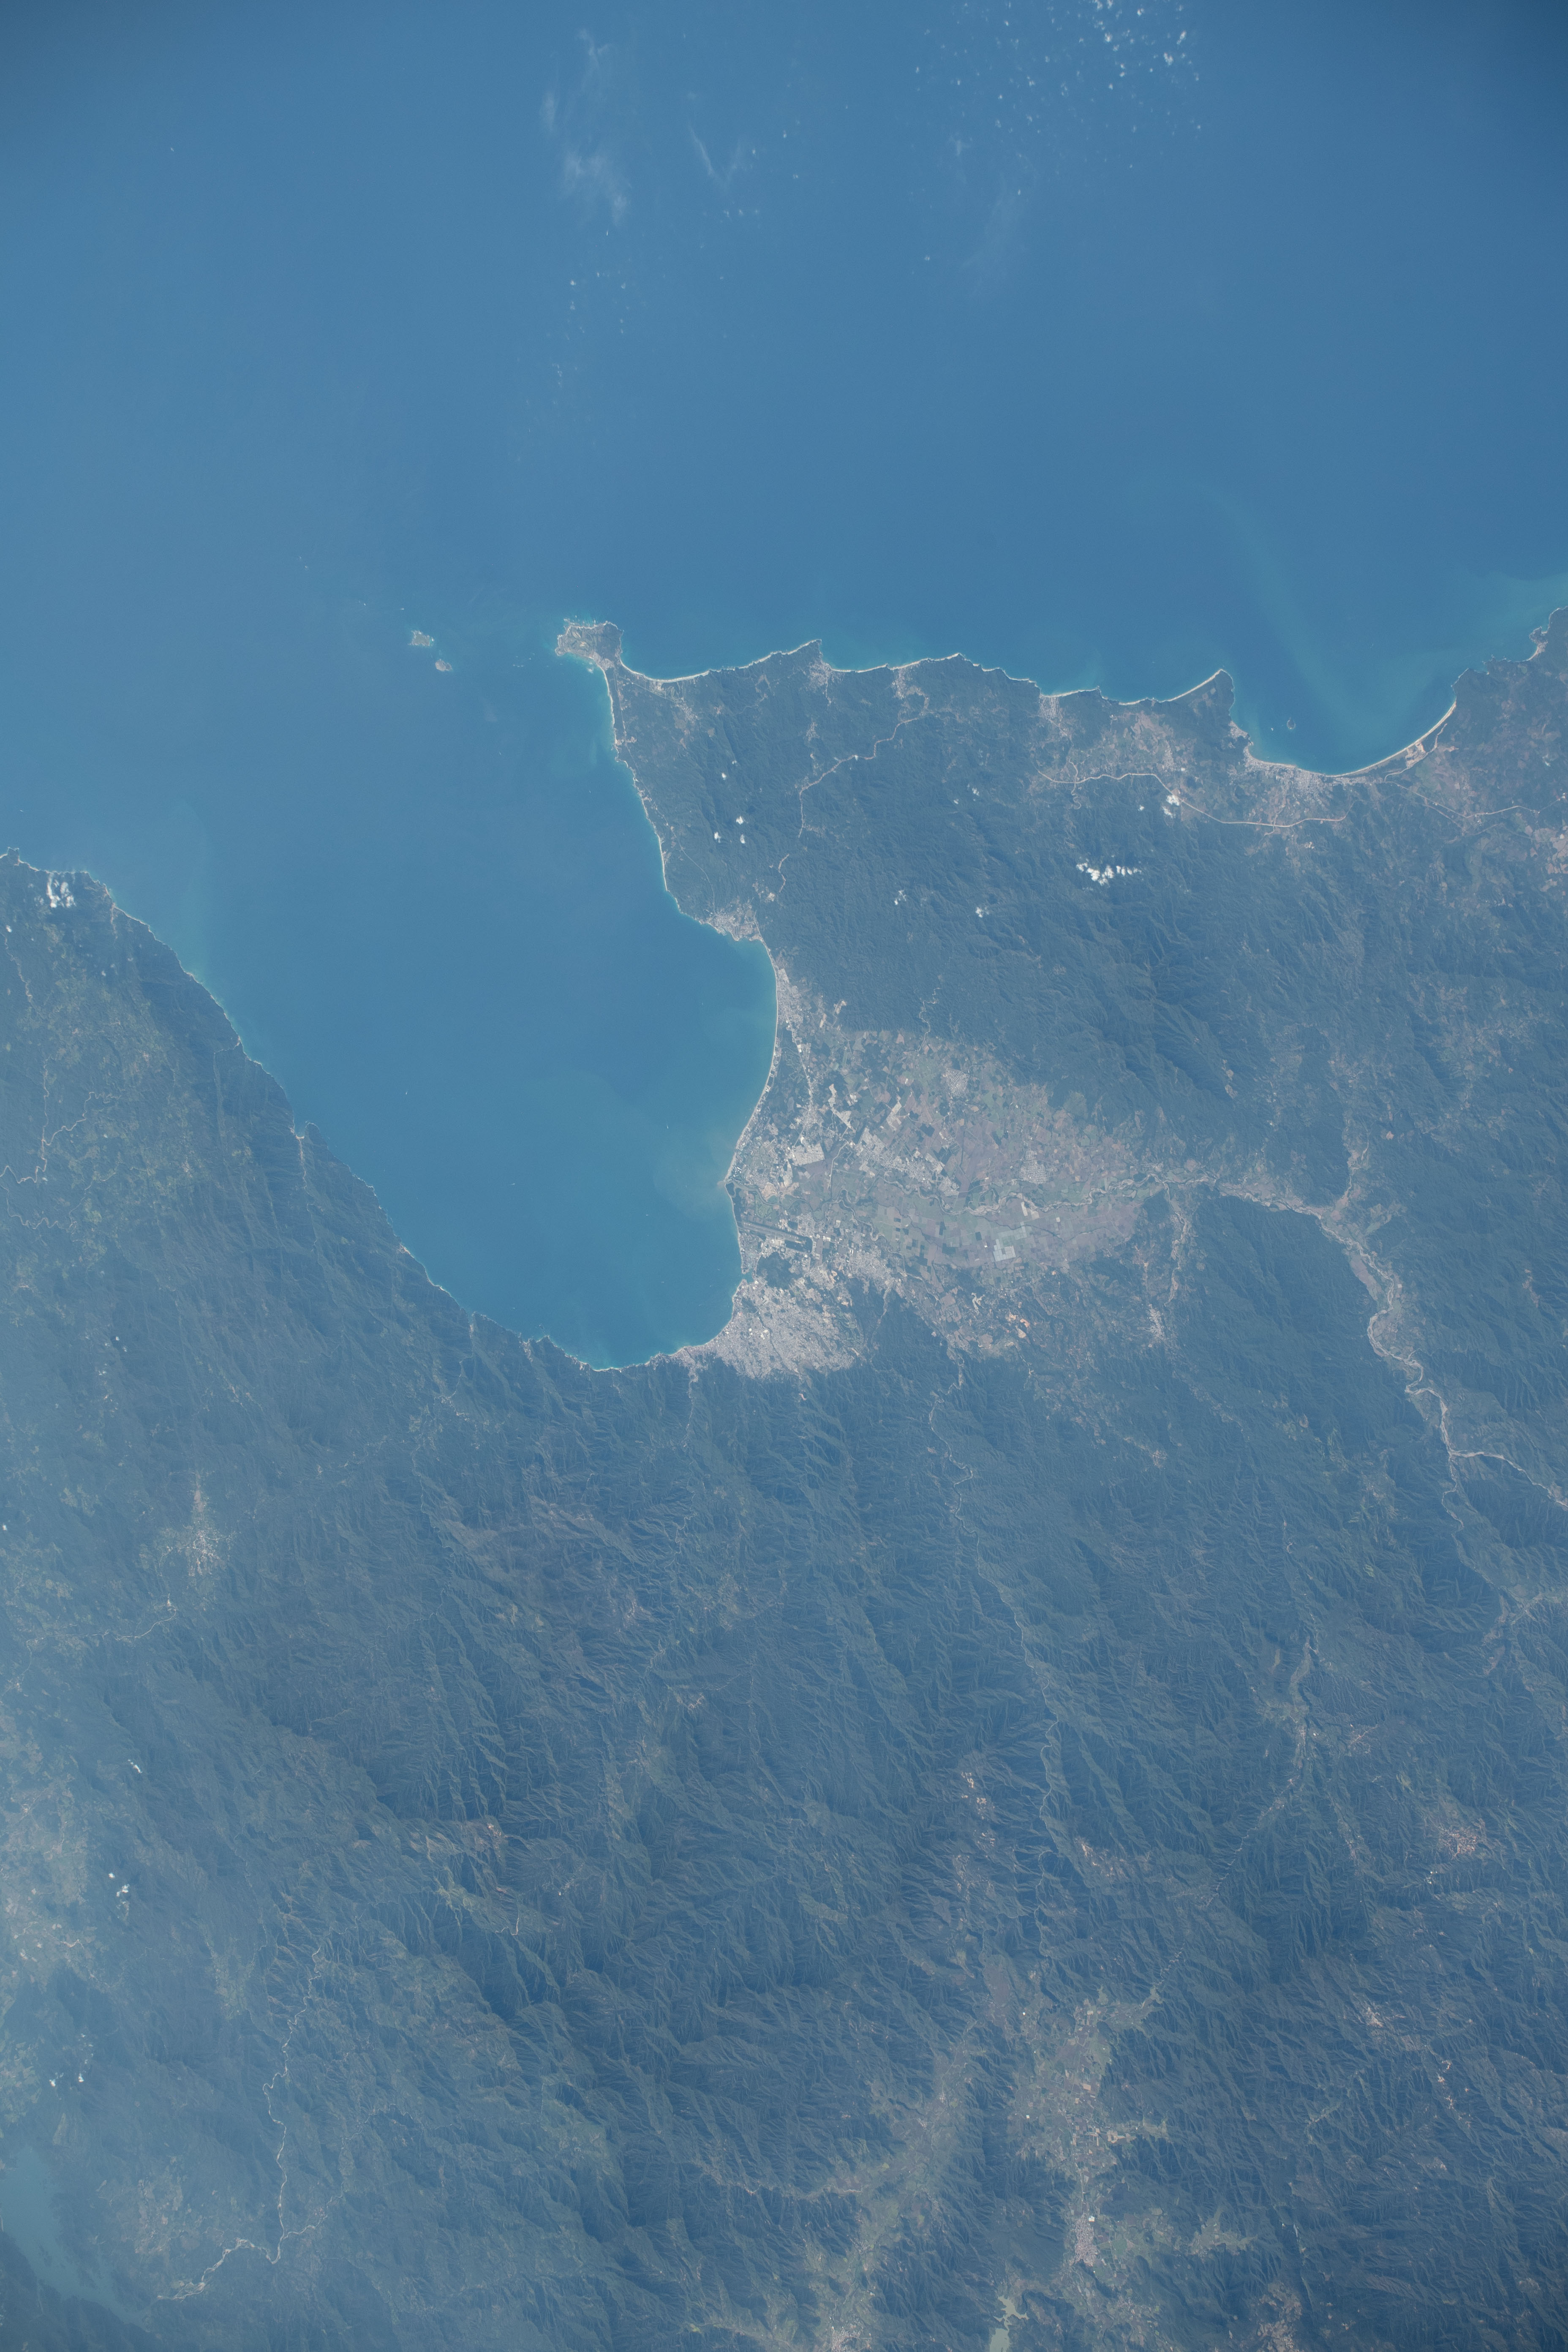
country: MEXICO
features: BANDERAS BAY, COAST, PUERTO VALLARTA
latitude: 20.7
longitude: -105.3
